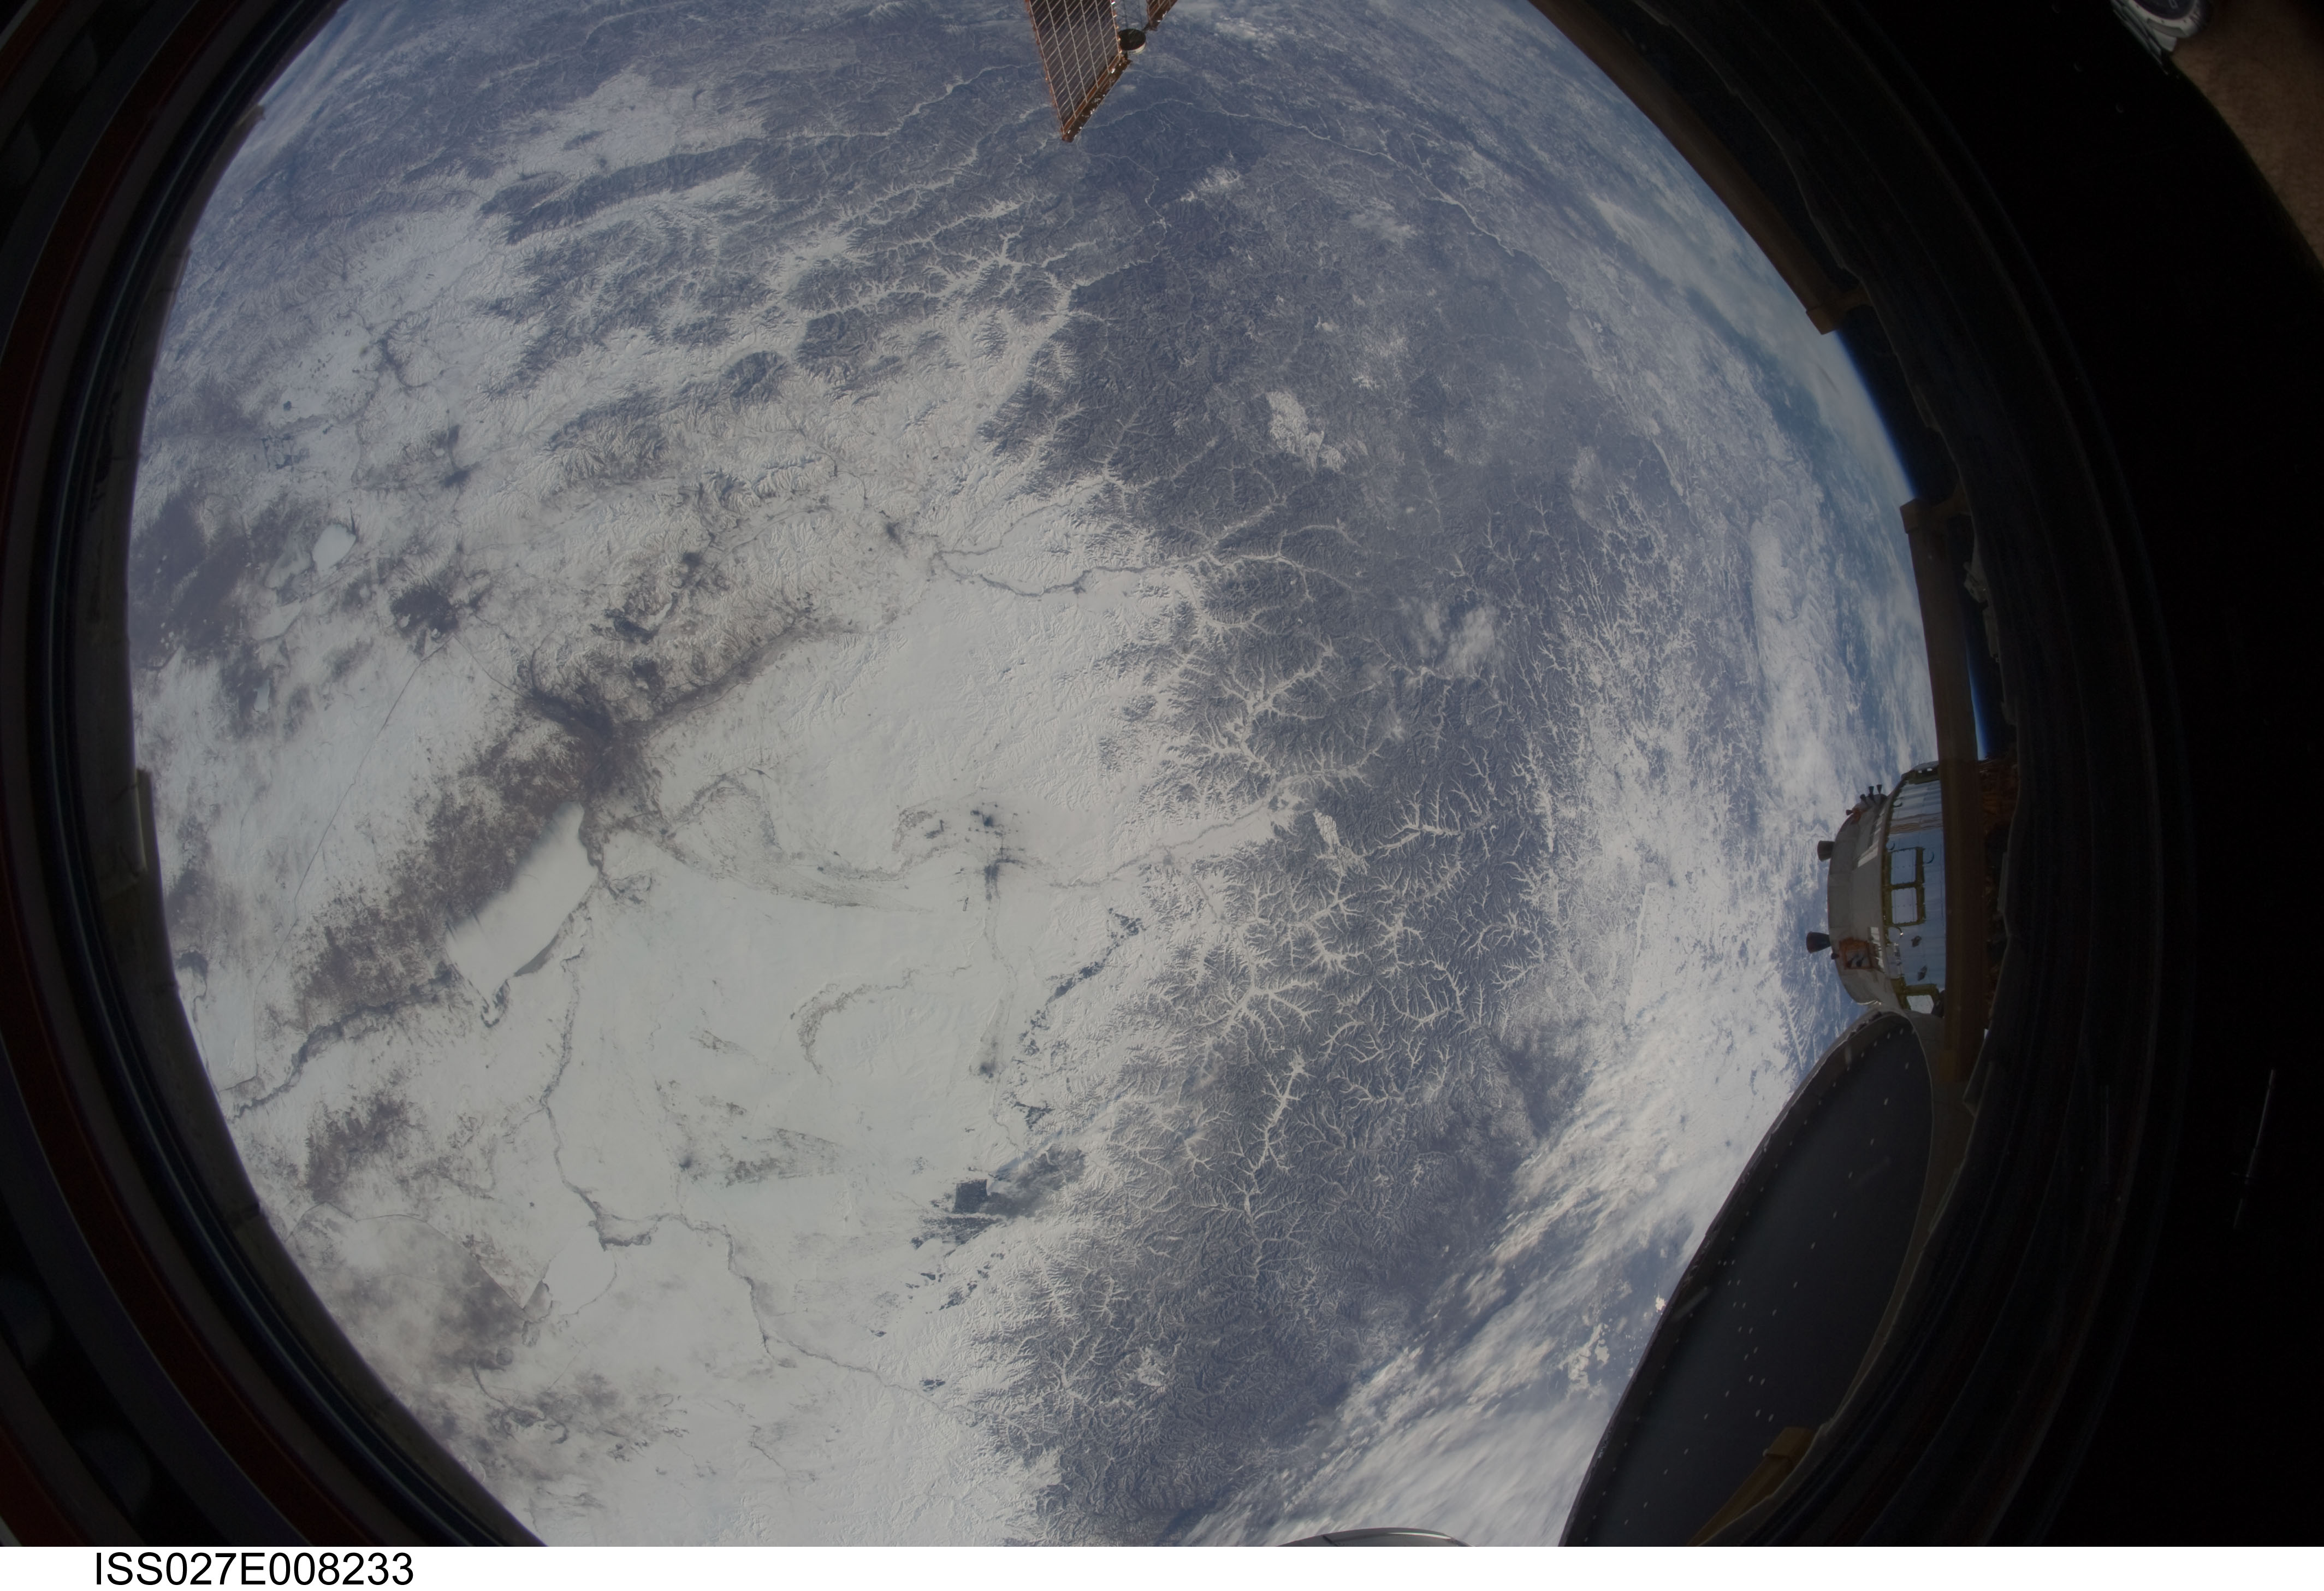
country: CHINA
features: OLD BARAG,HULUN LAKE,KRASNOKAMENSK,HULUNBER,NEW BARAG YOUQI
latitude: 49.0
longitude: 120.5
